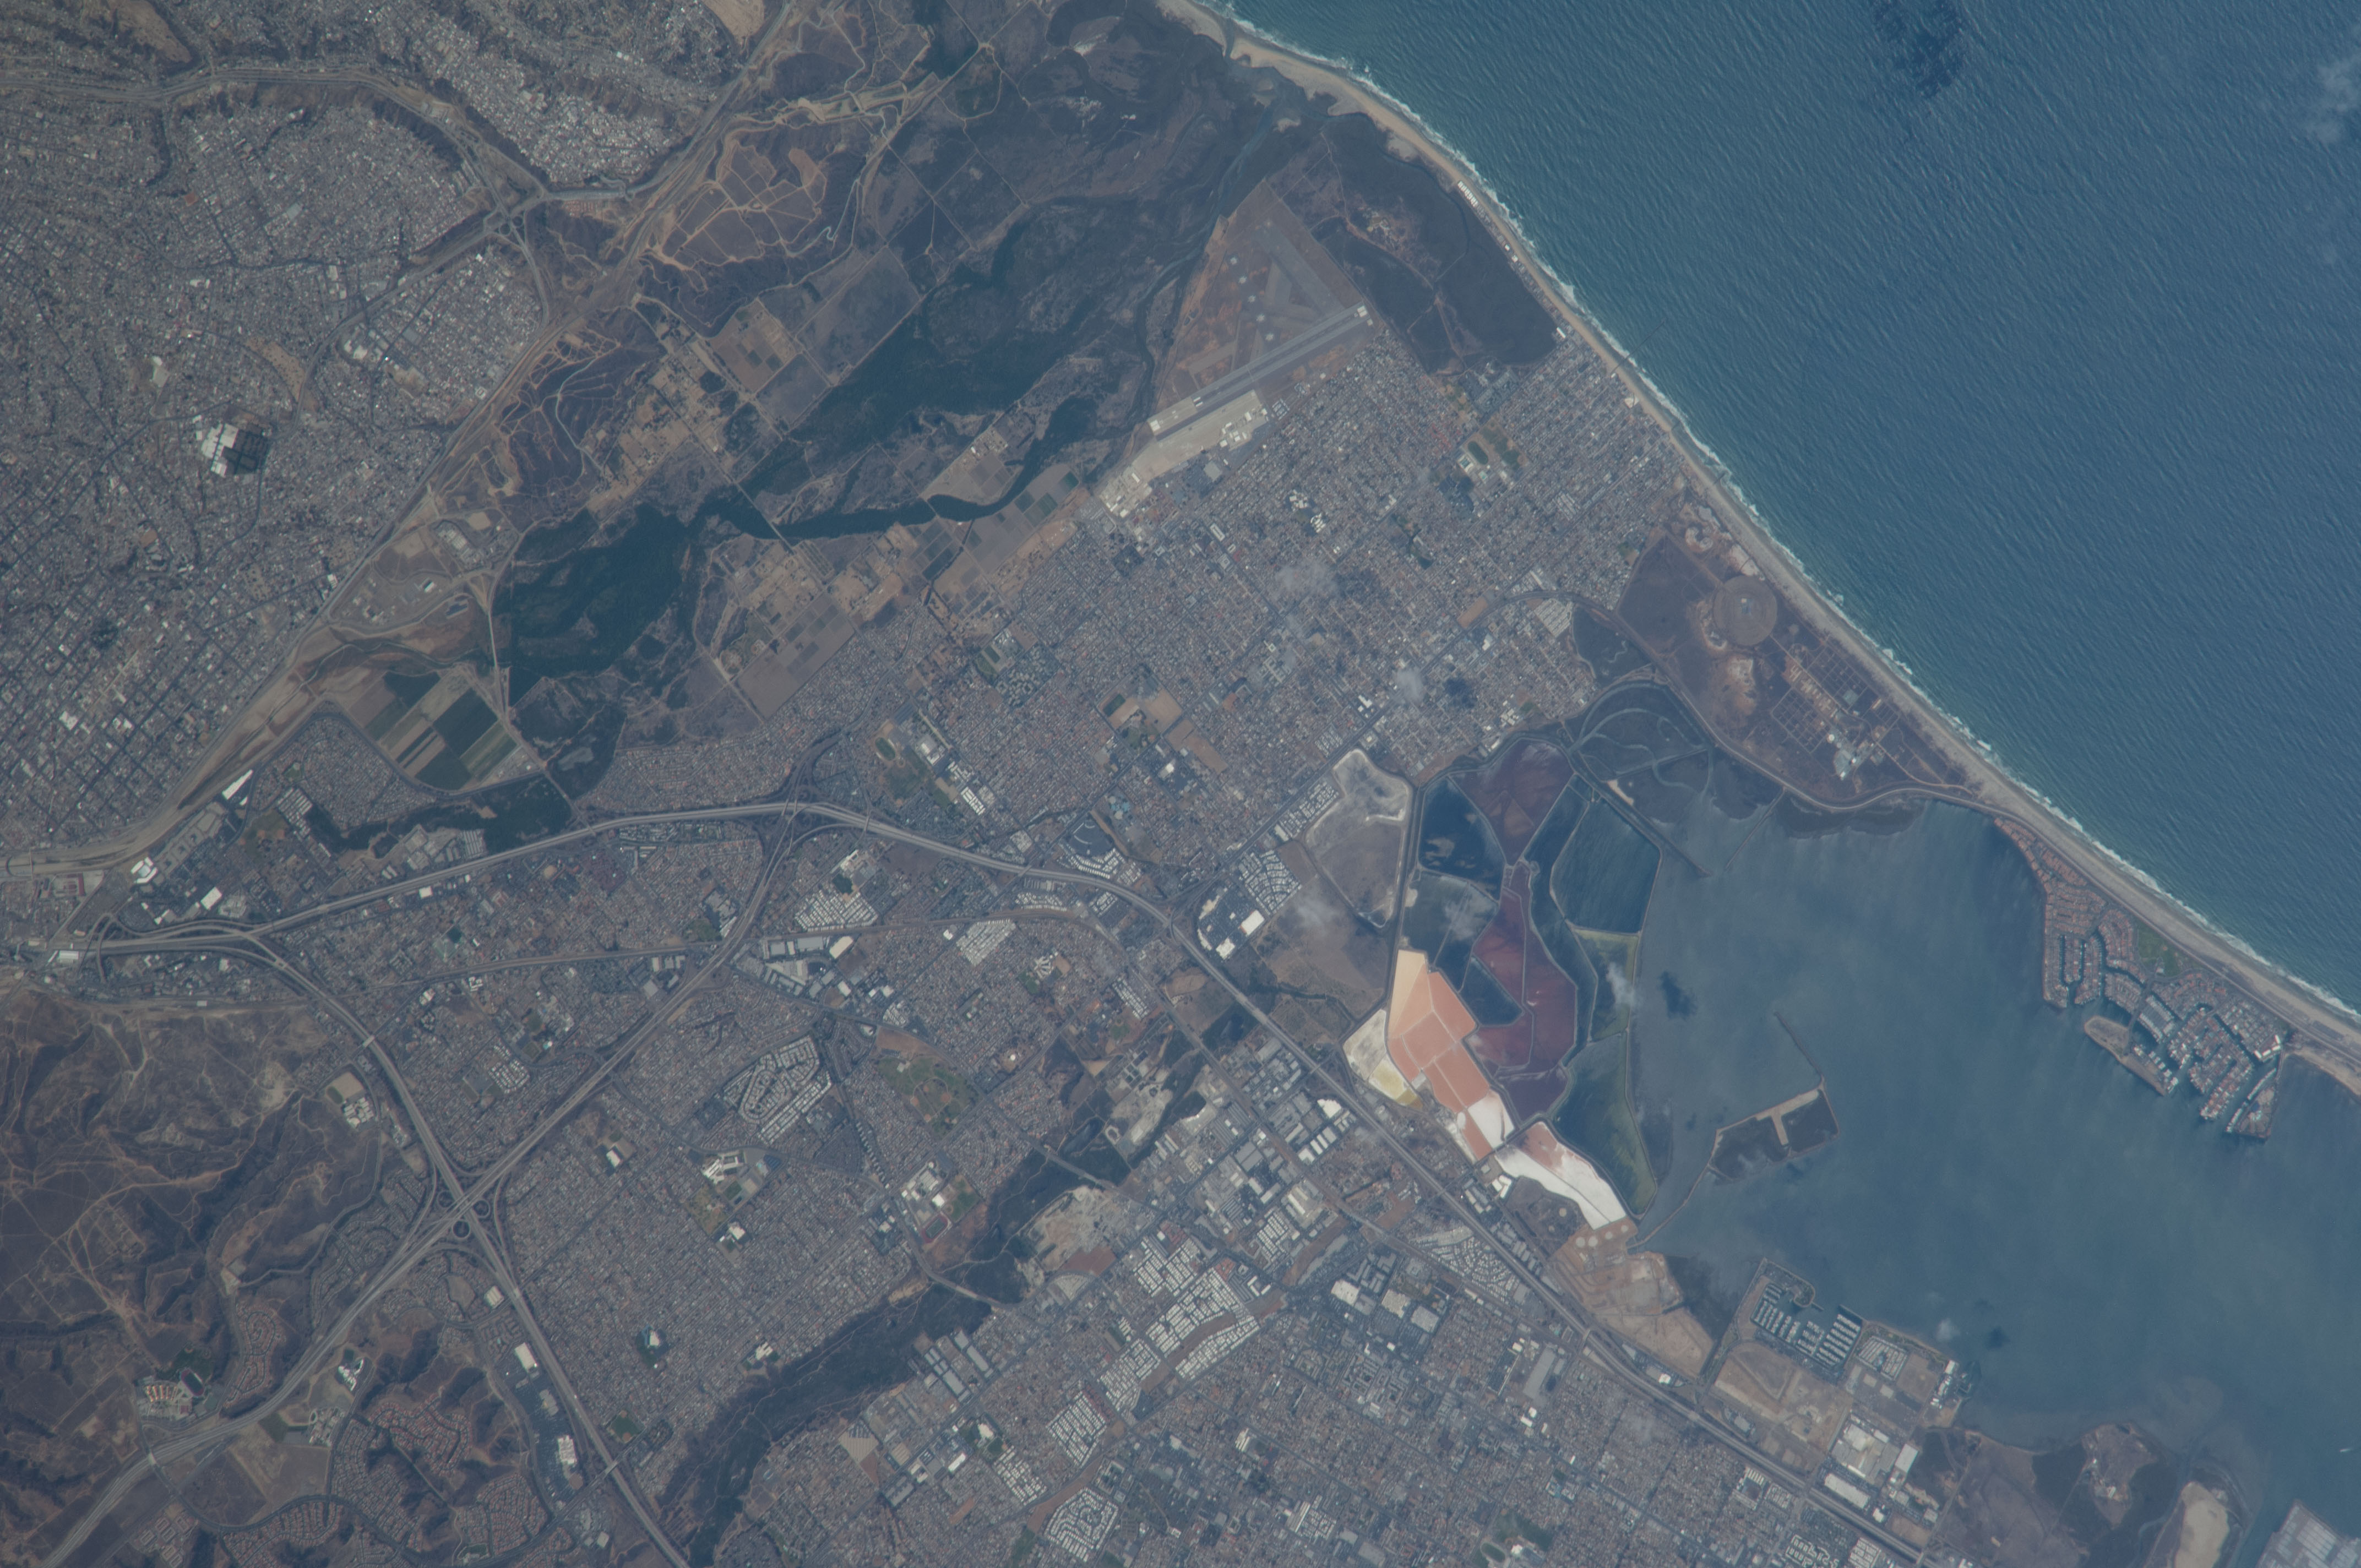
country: USA-CALIFORNIA
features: O.
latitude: 32.6
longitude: -117.1
